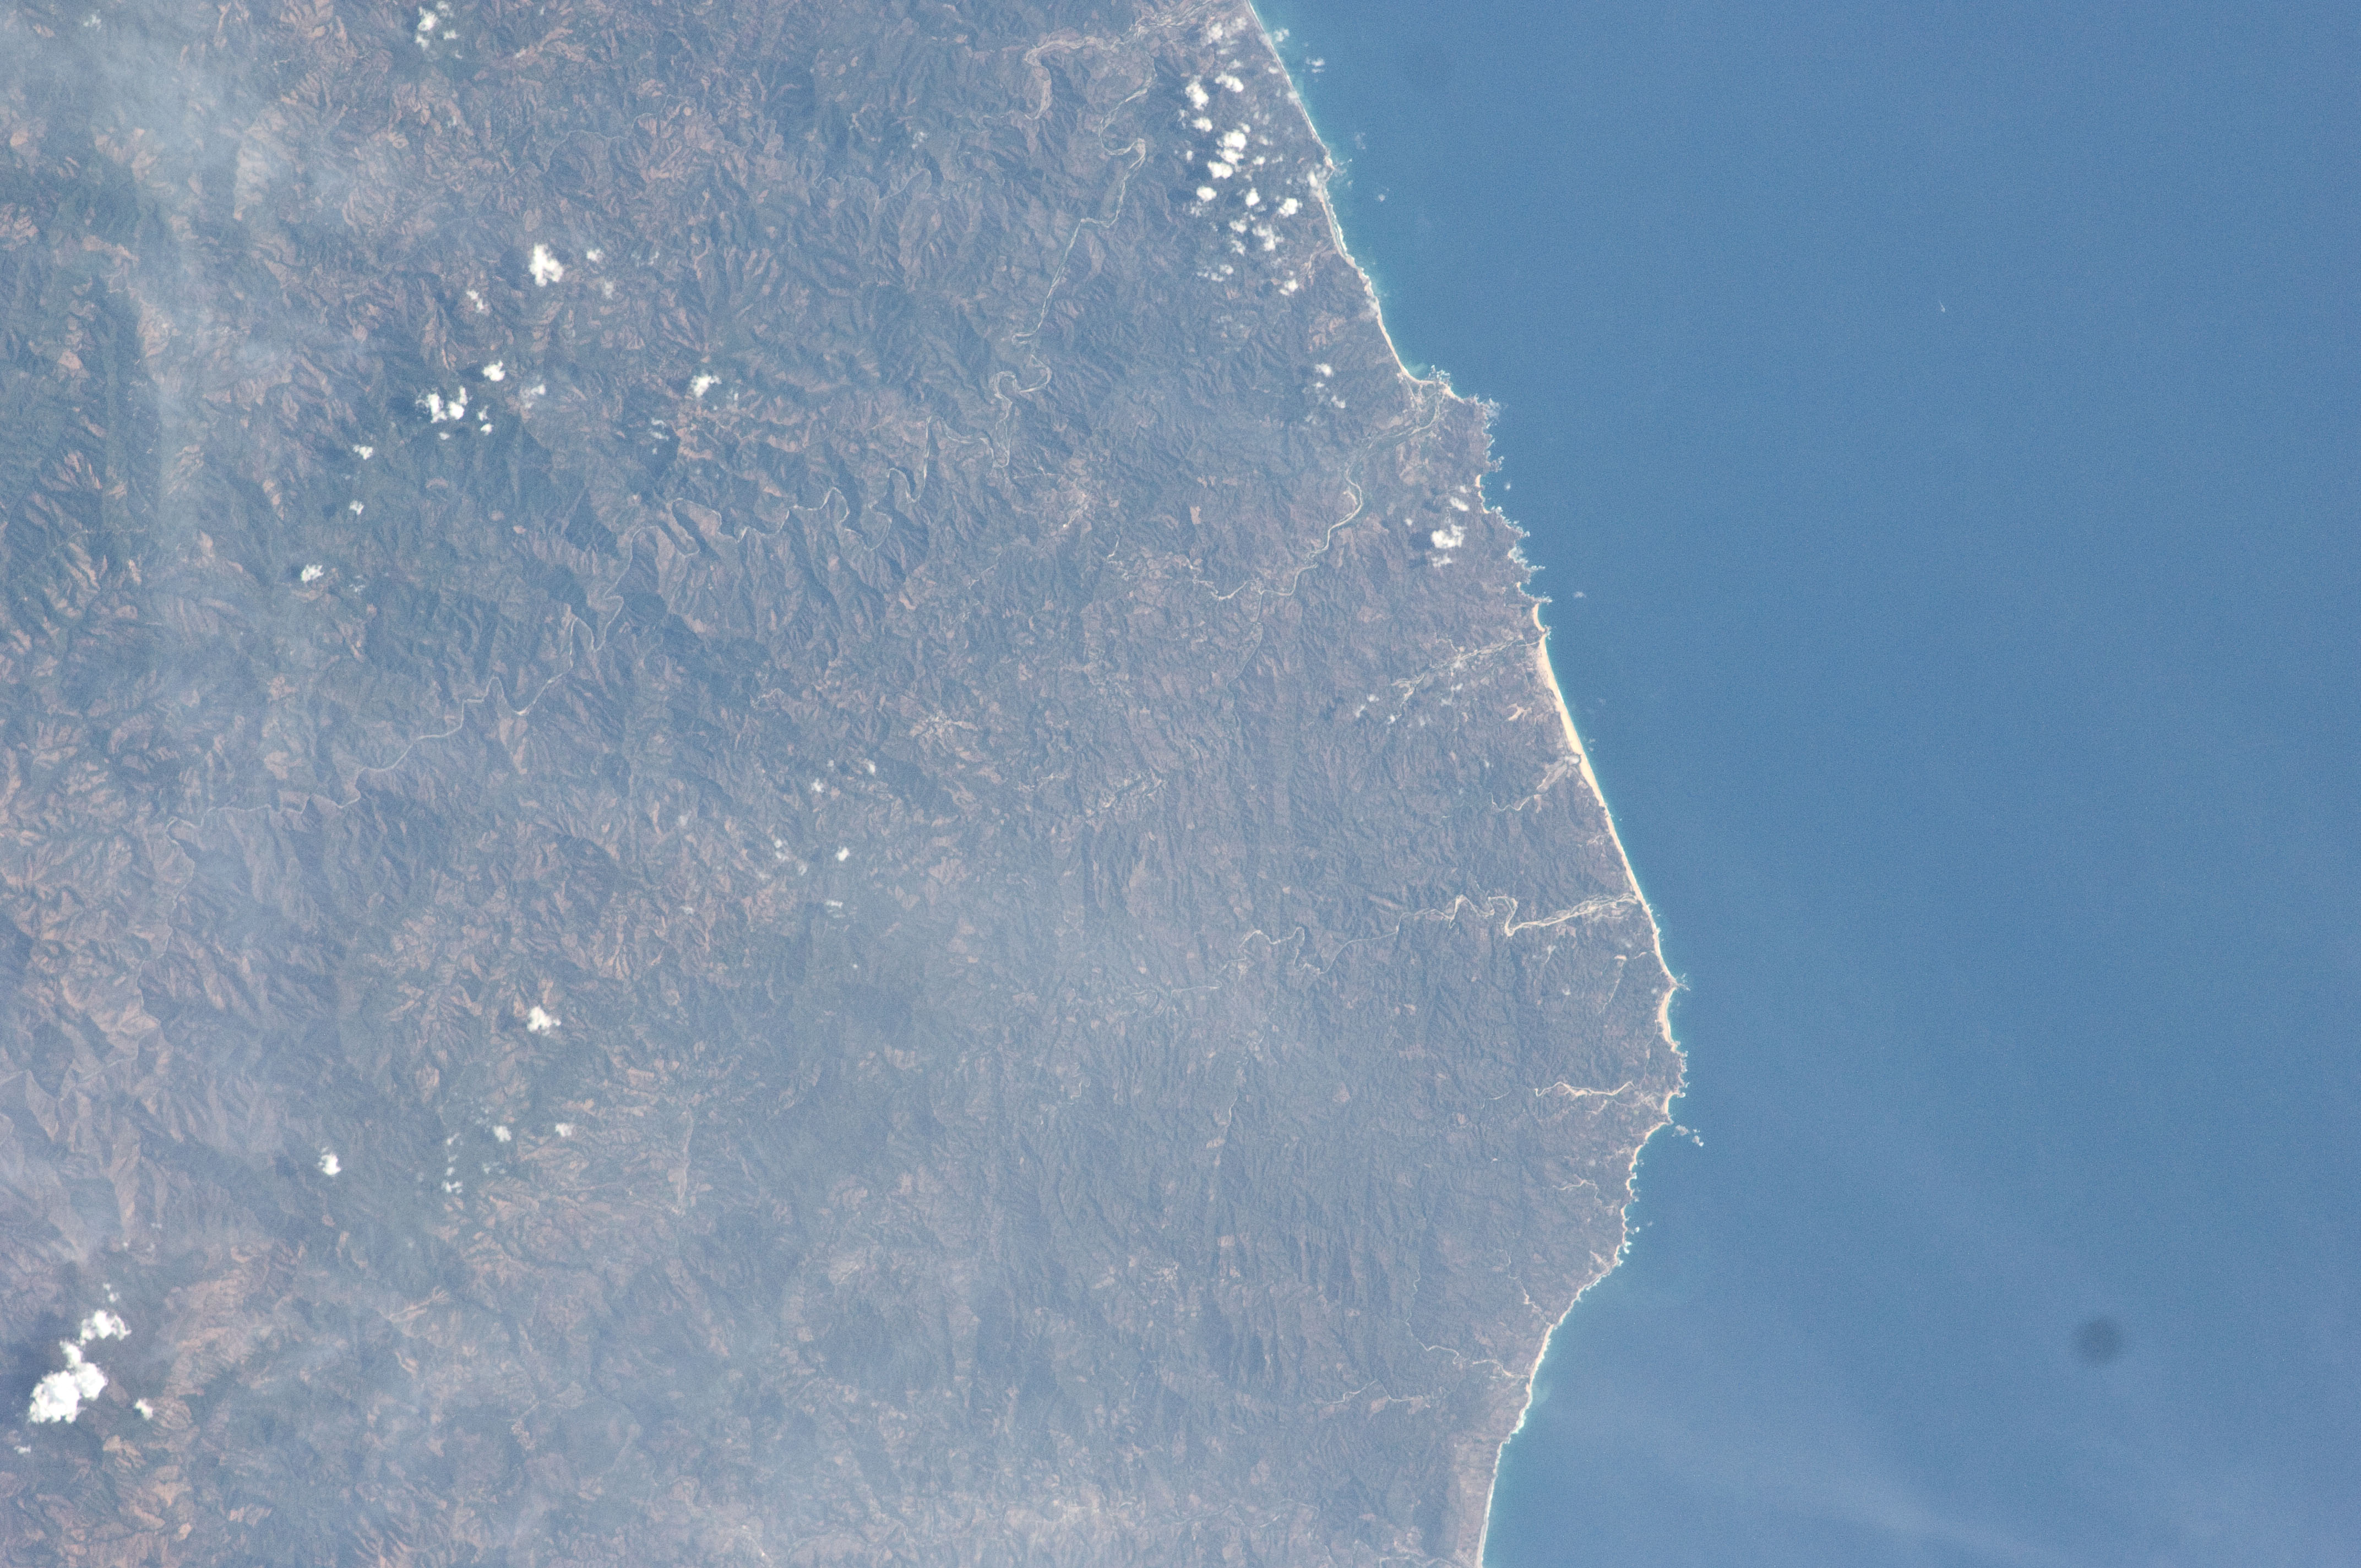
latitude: 18.6
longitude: -103.2
